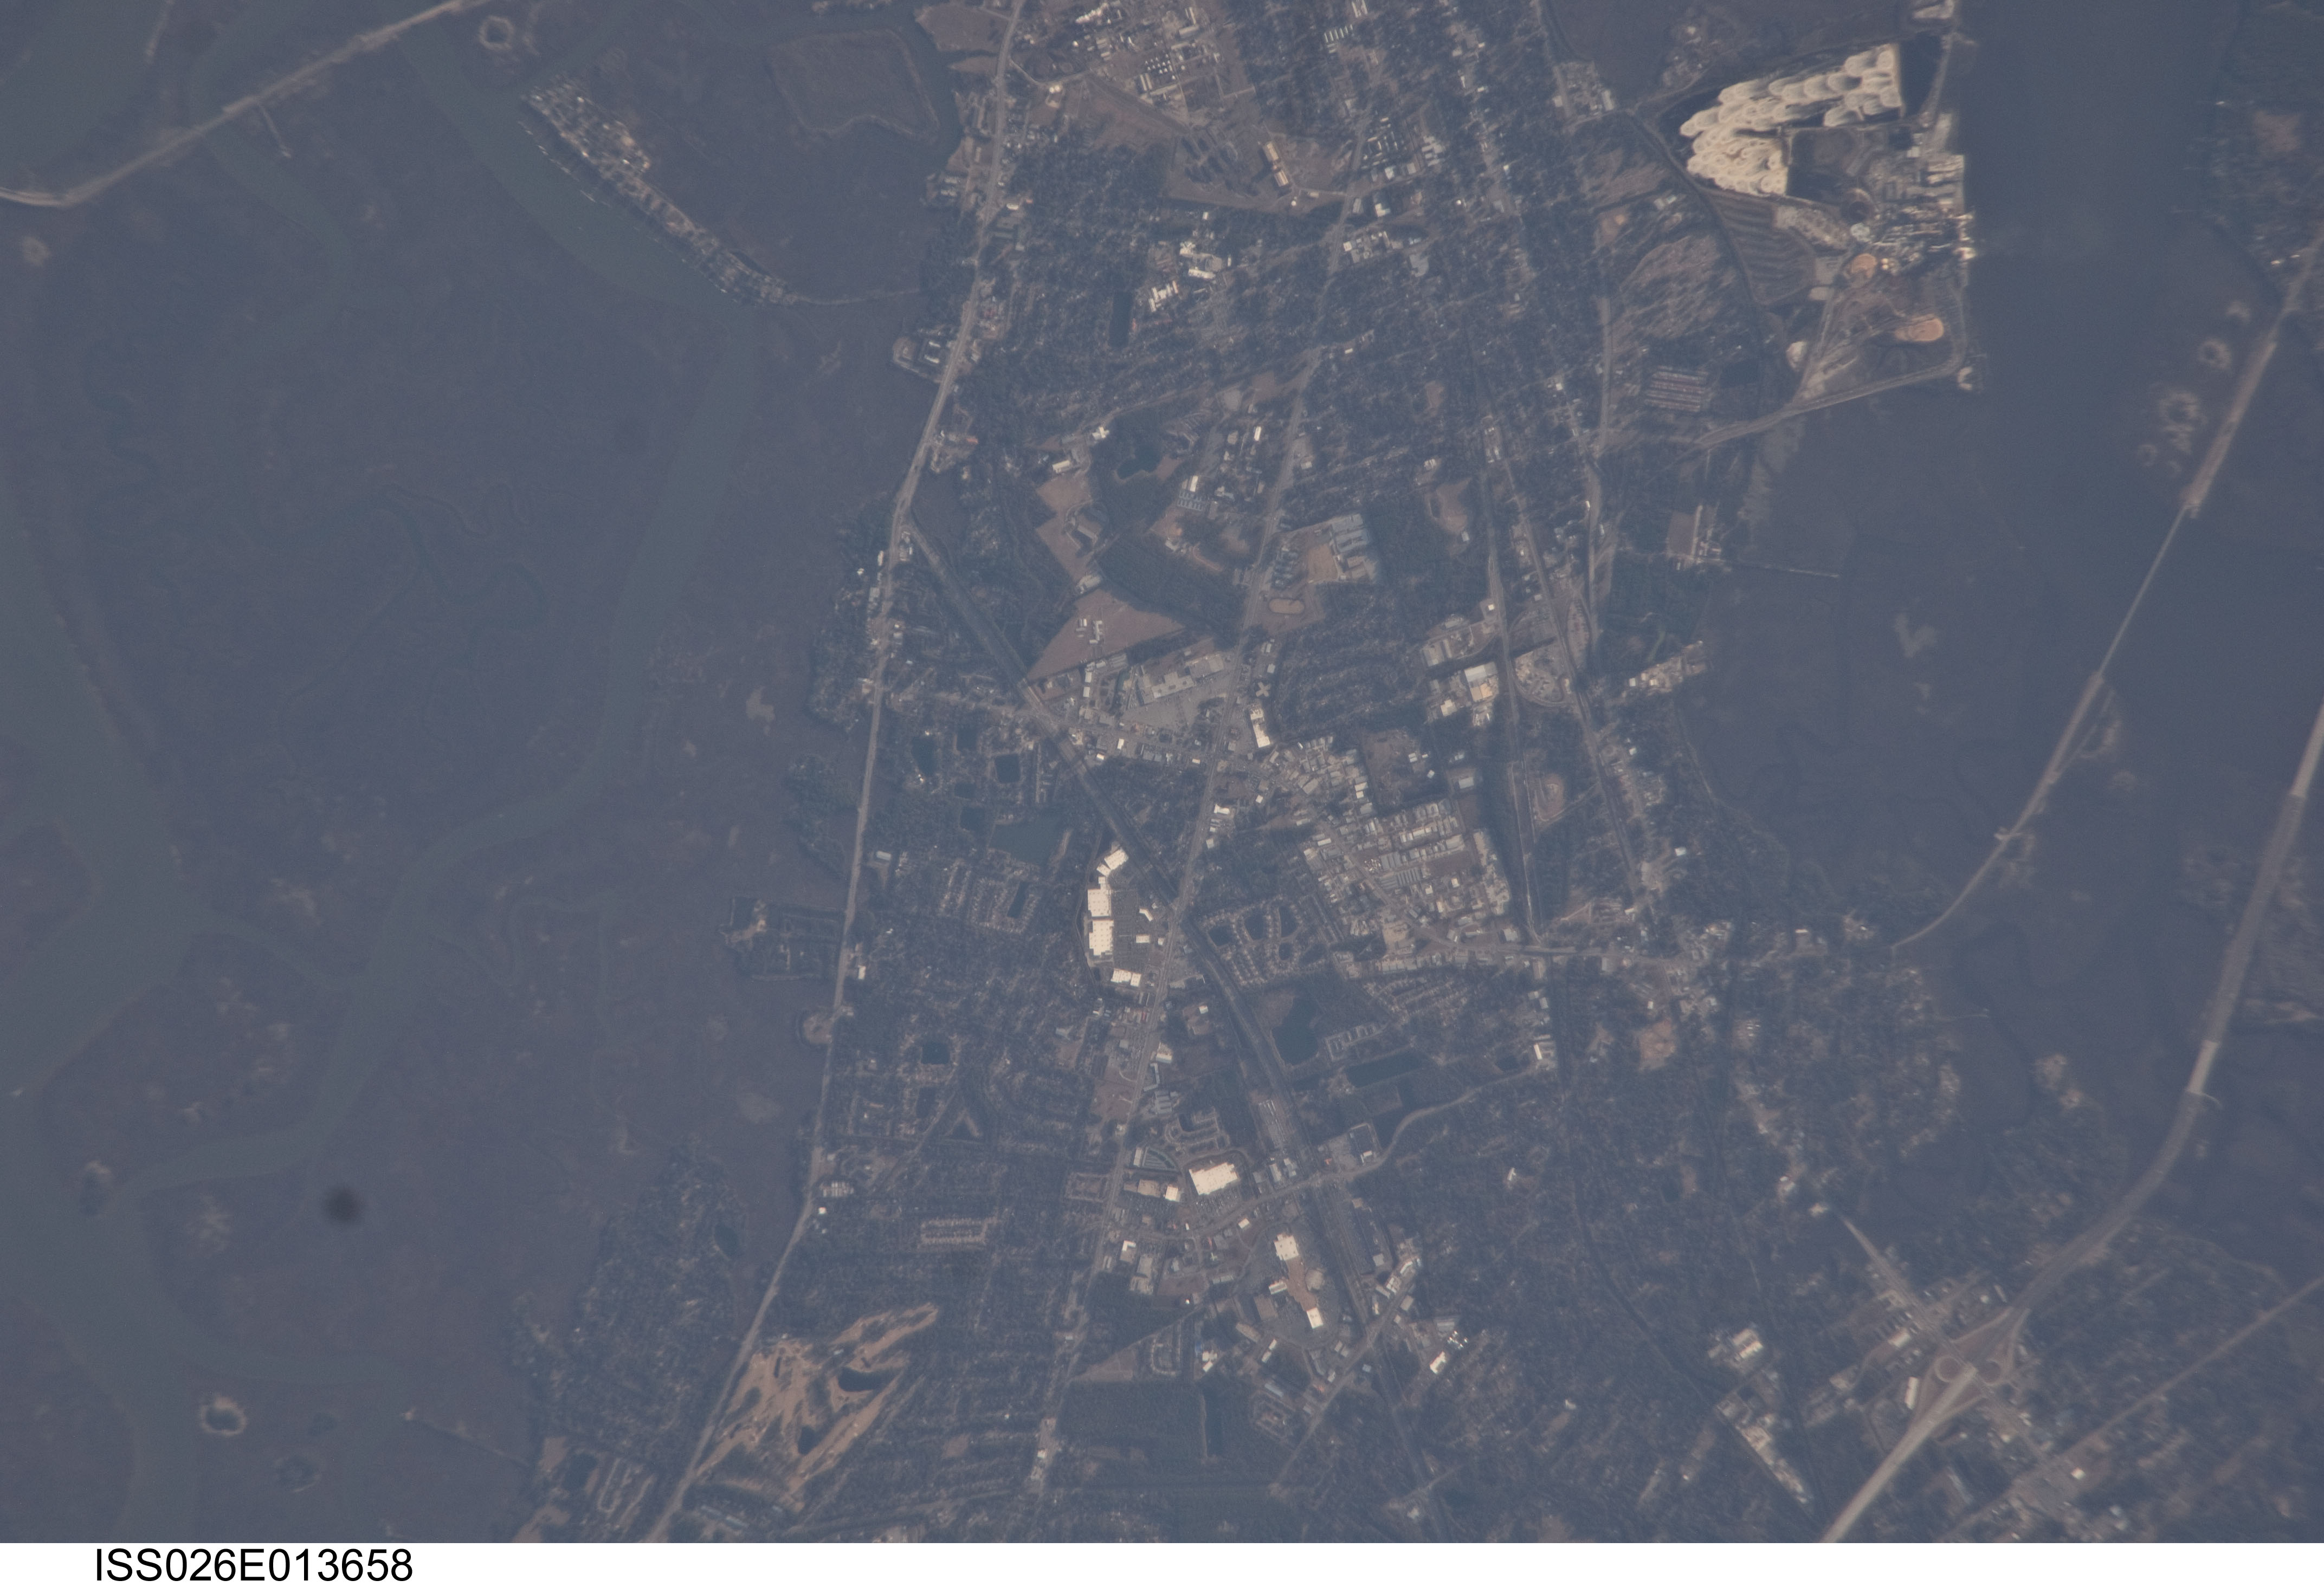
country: USA-GEORGIA
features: N. BRUNSWICK, WETLANDS, ESTUARIES, ROADS
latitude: 31.2
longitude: -81.5
